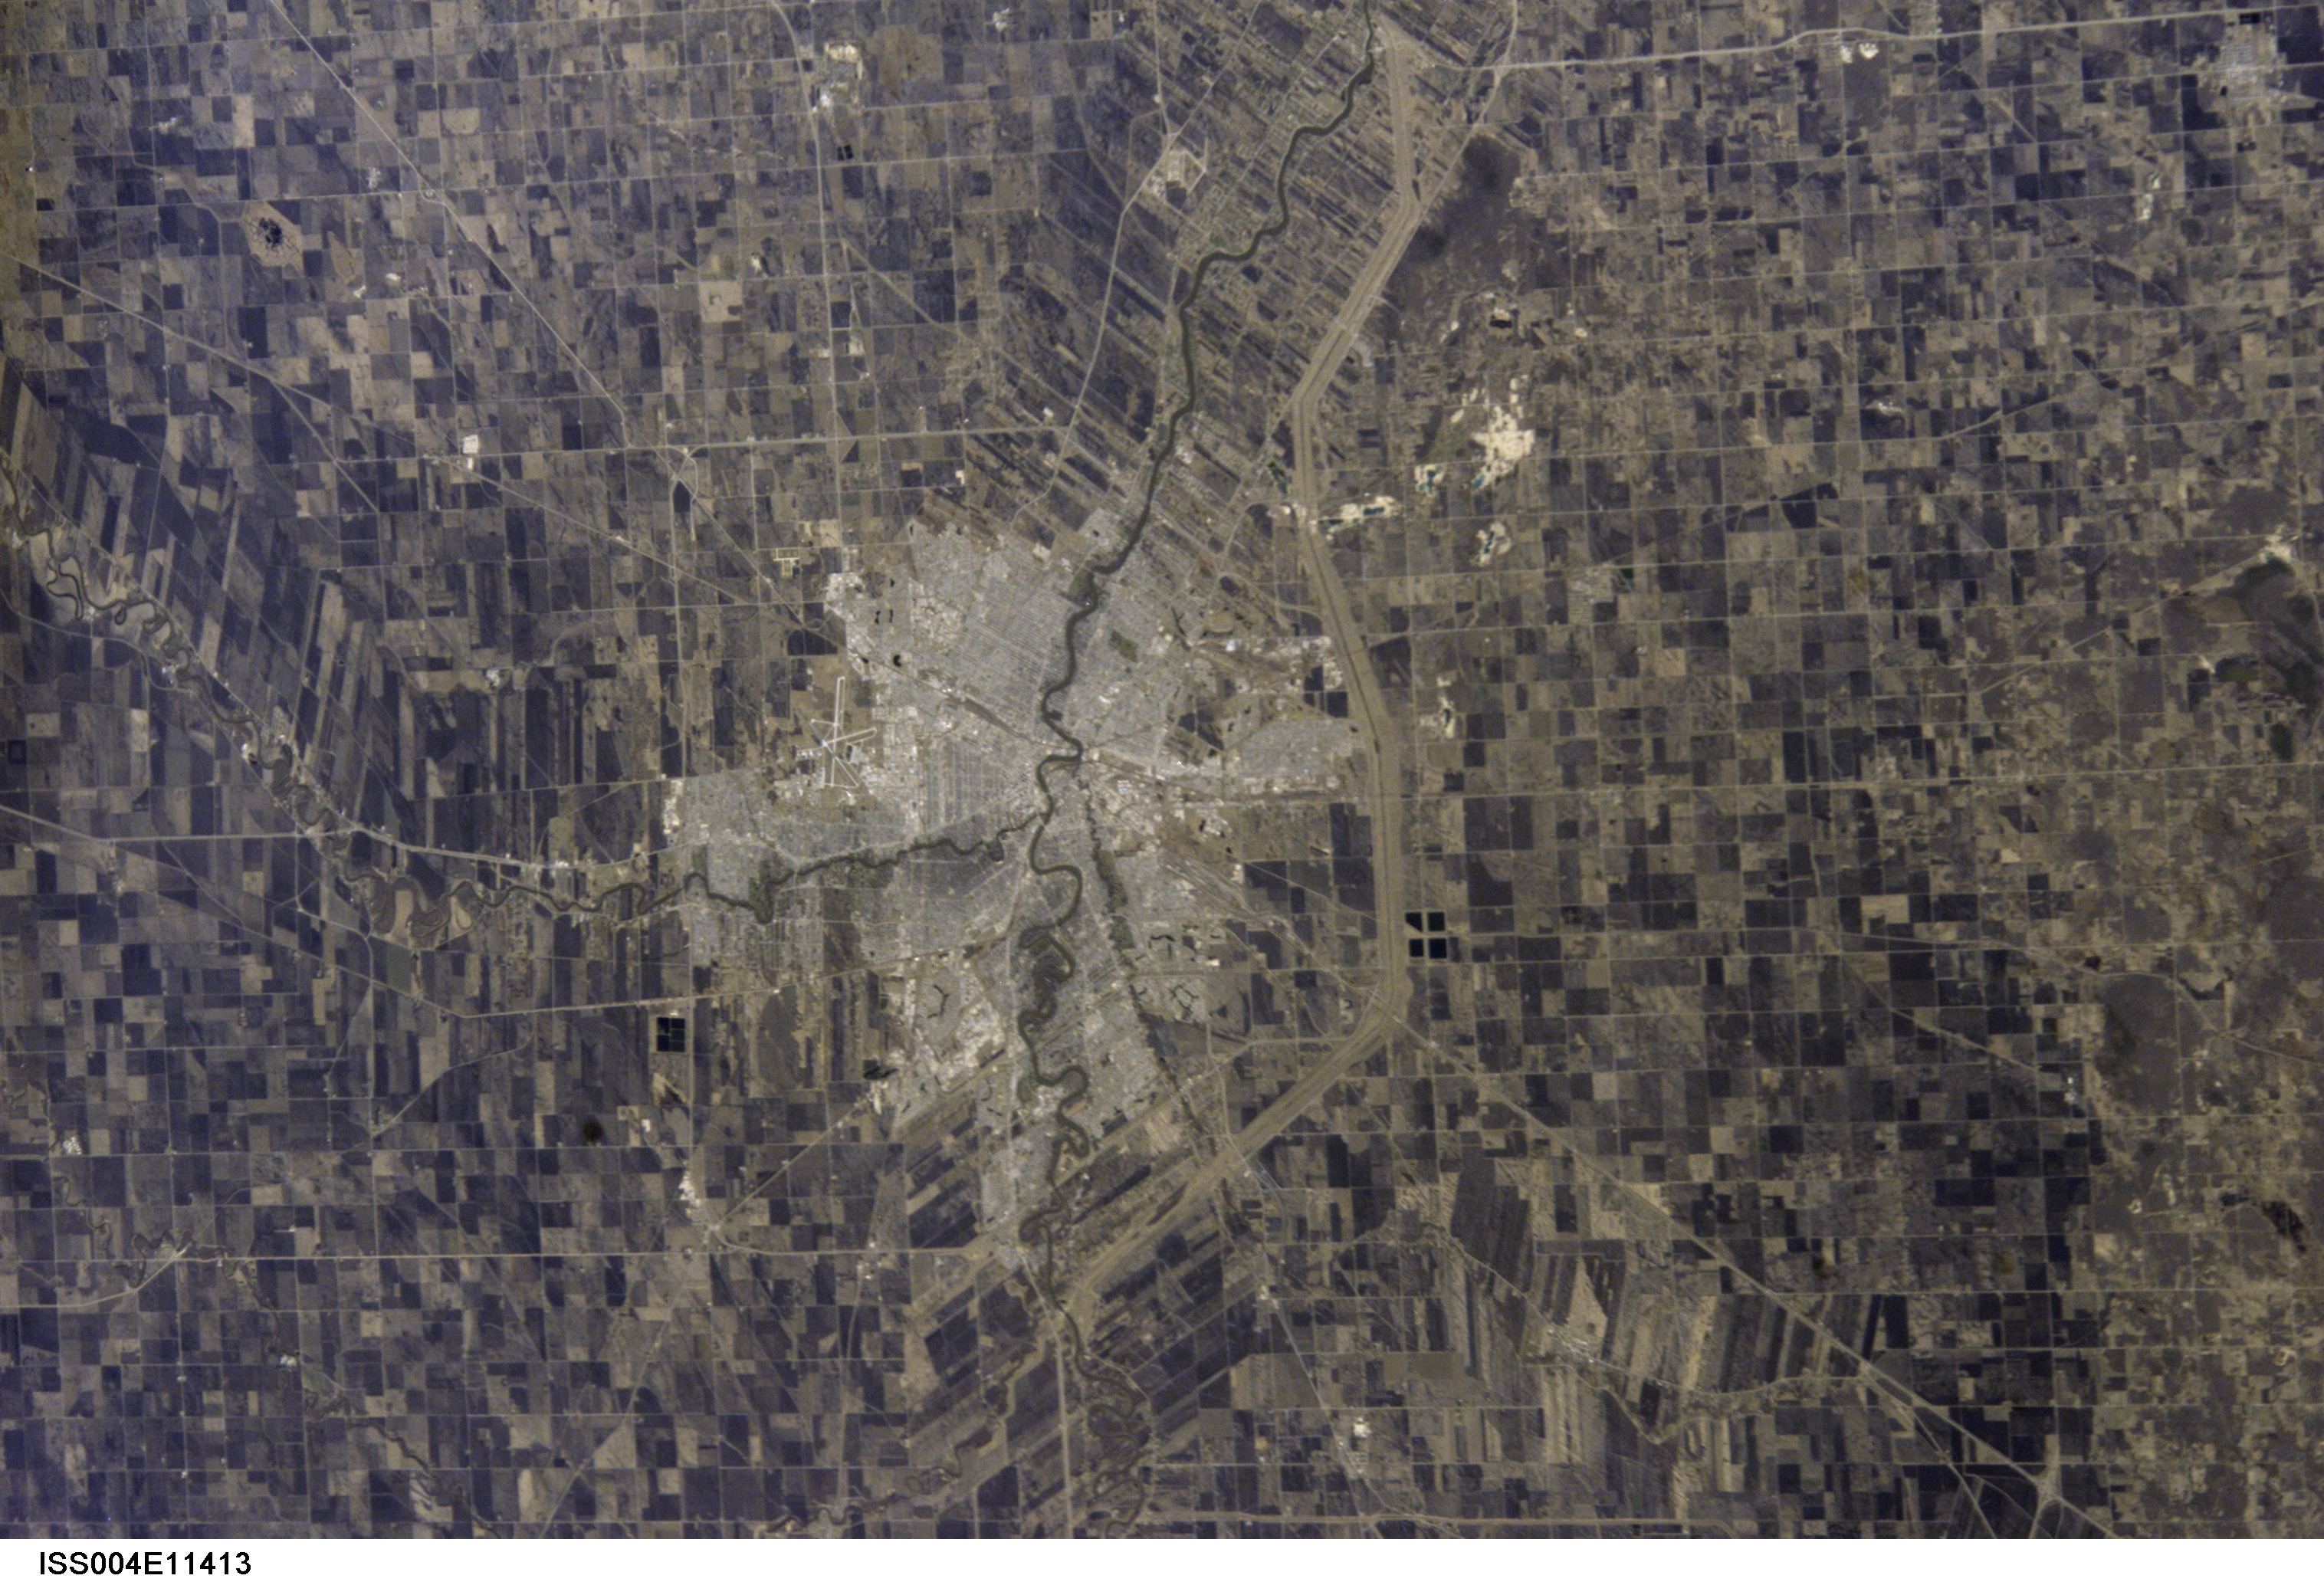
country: CANADA-M
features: WINNIPEG, ASSINIBONE R.
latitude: 50.0
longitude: -97.0
